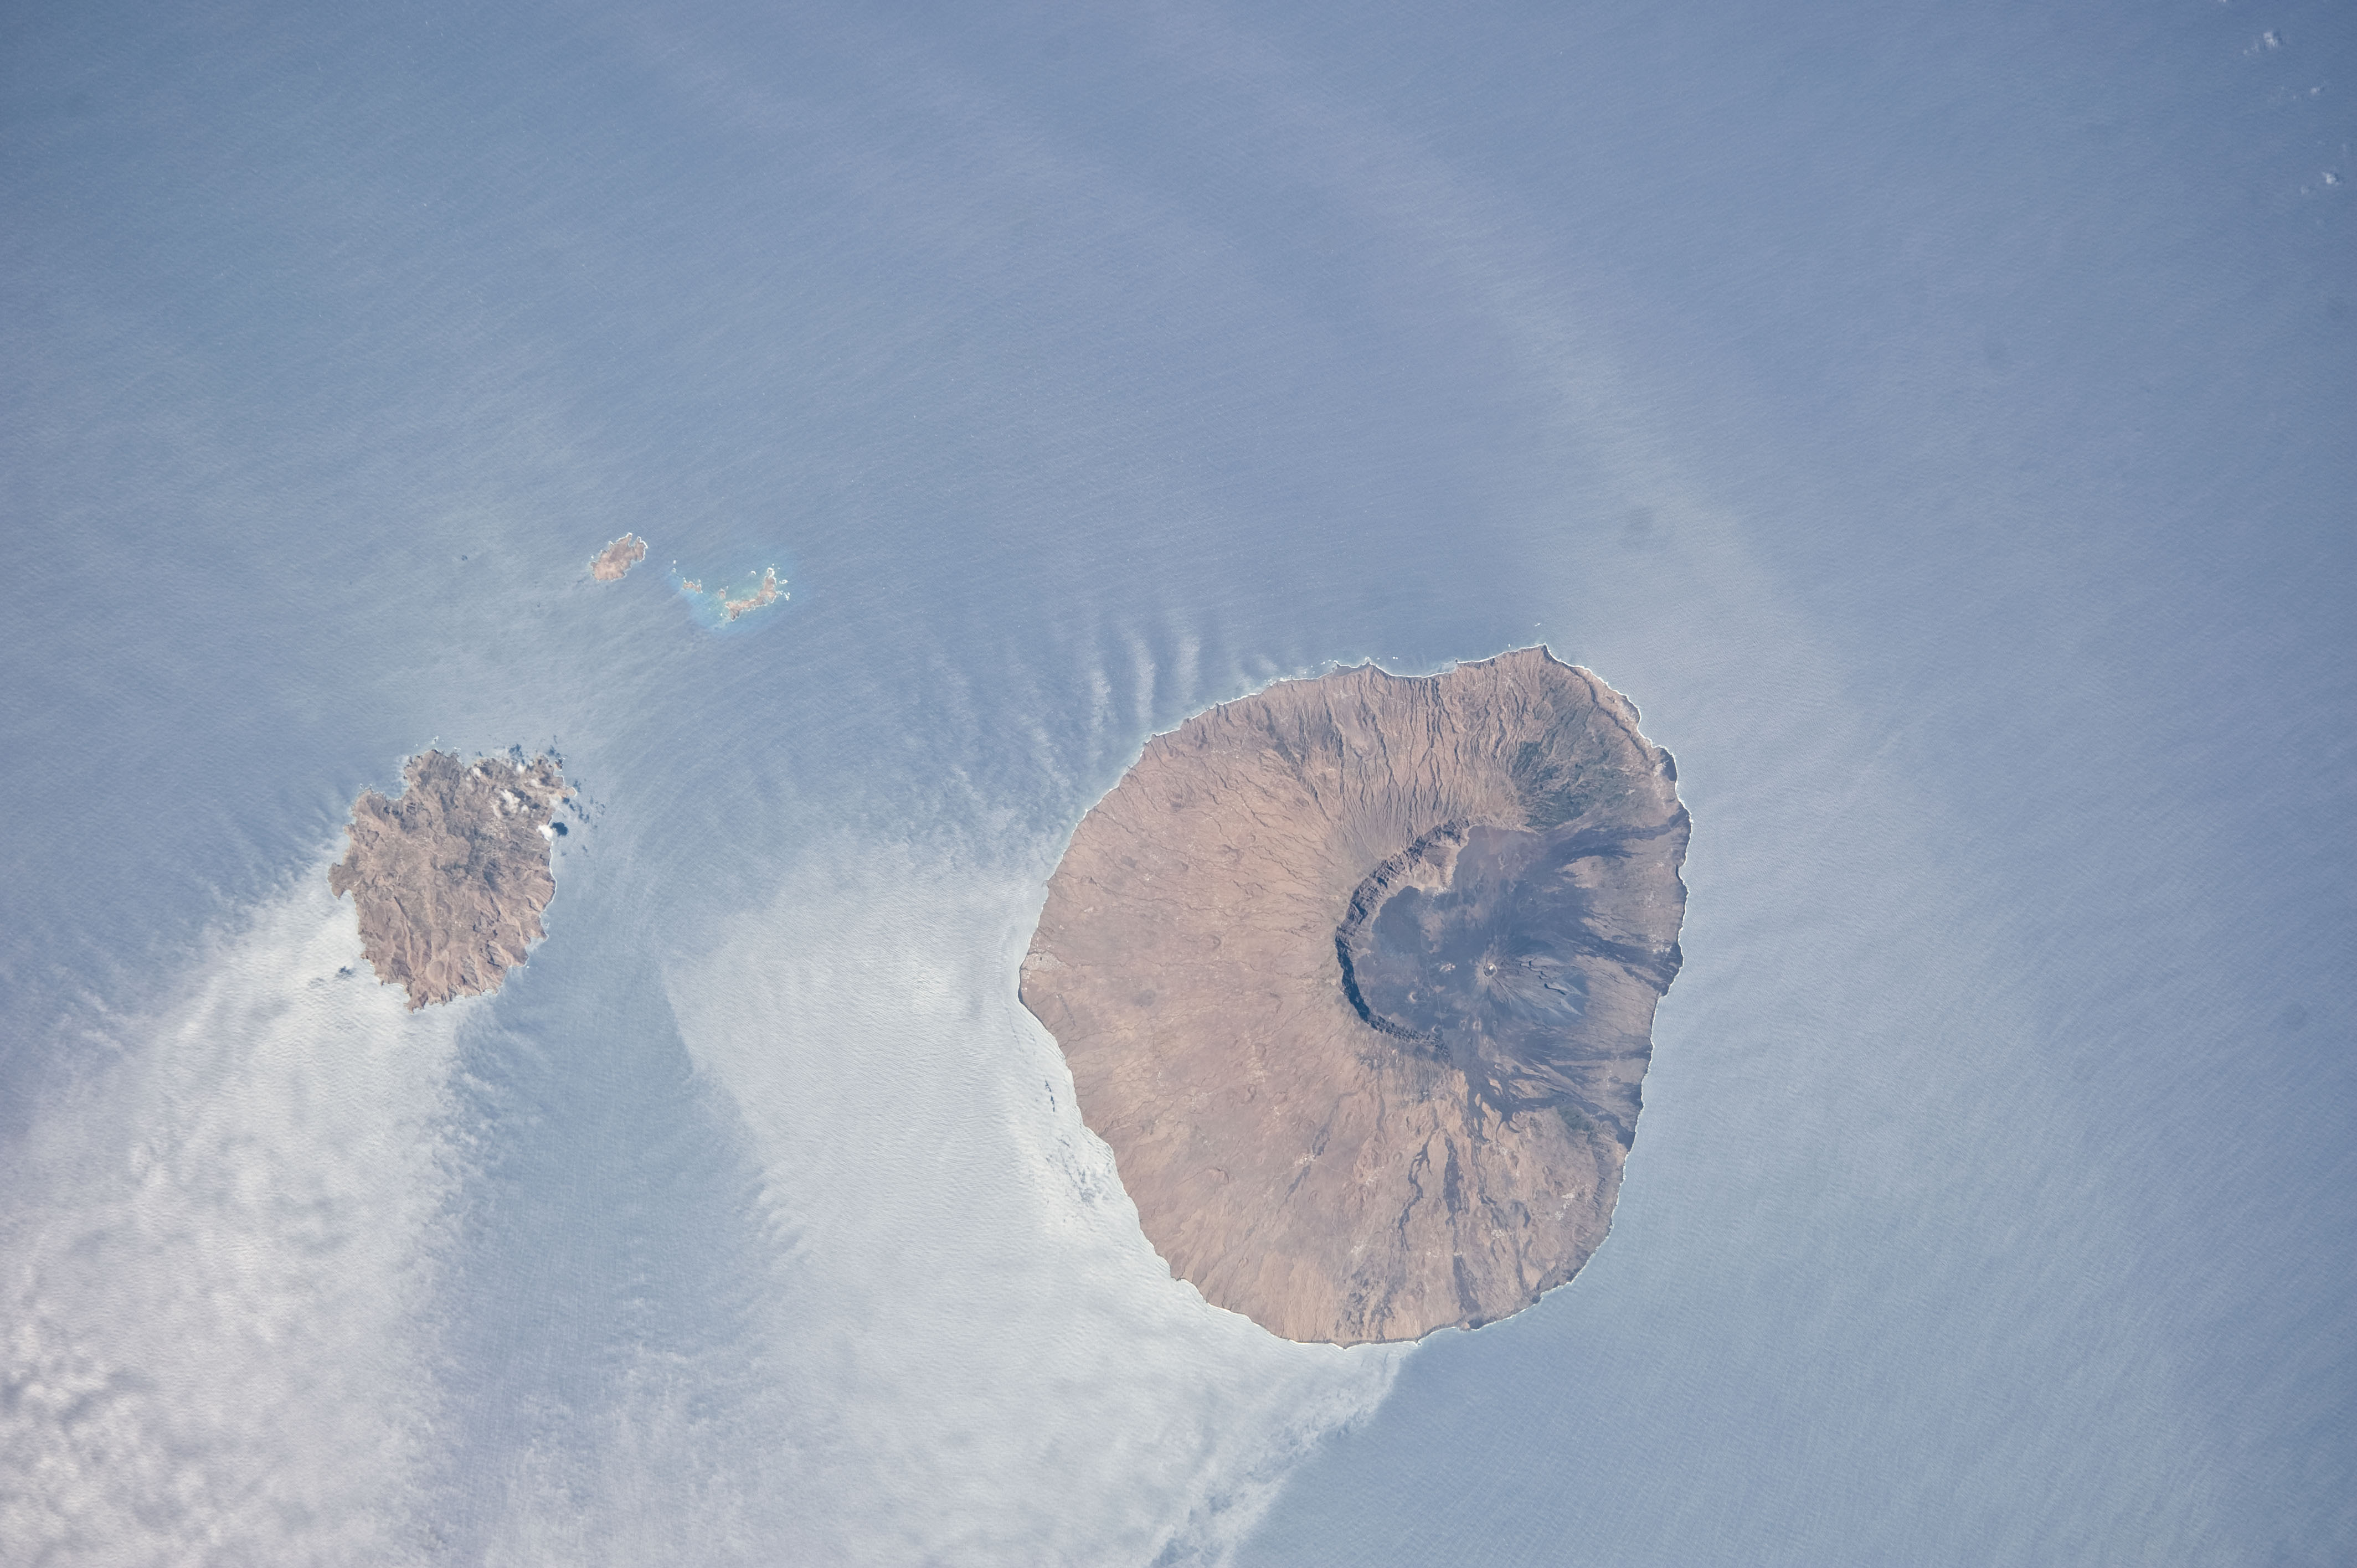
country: CAPE VERDE ISLANDS
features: FOGO, CALDERA, LAVA FLOWS, BRAVA, SMALL ISLANDS, GLINT, WAVES
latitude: 14.9
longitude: -24.4
